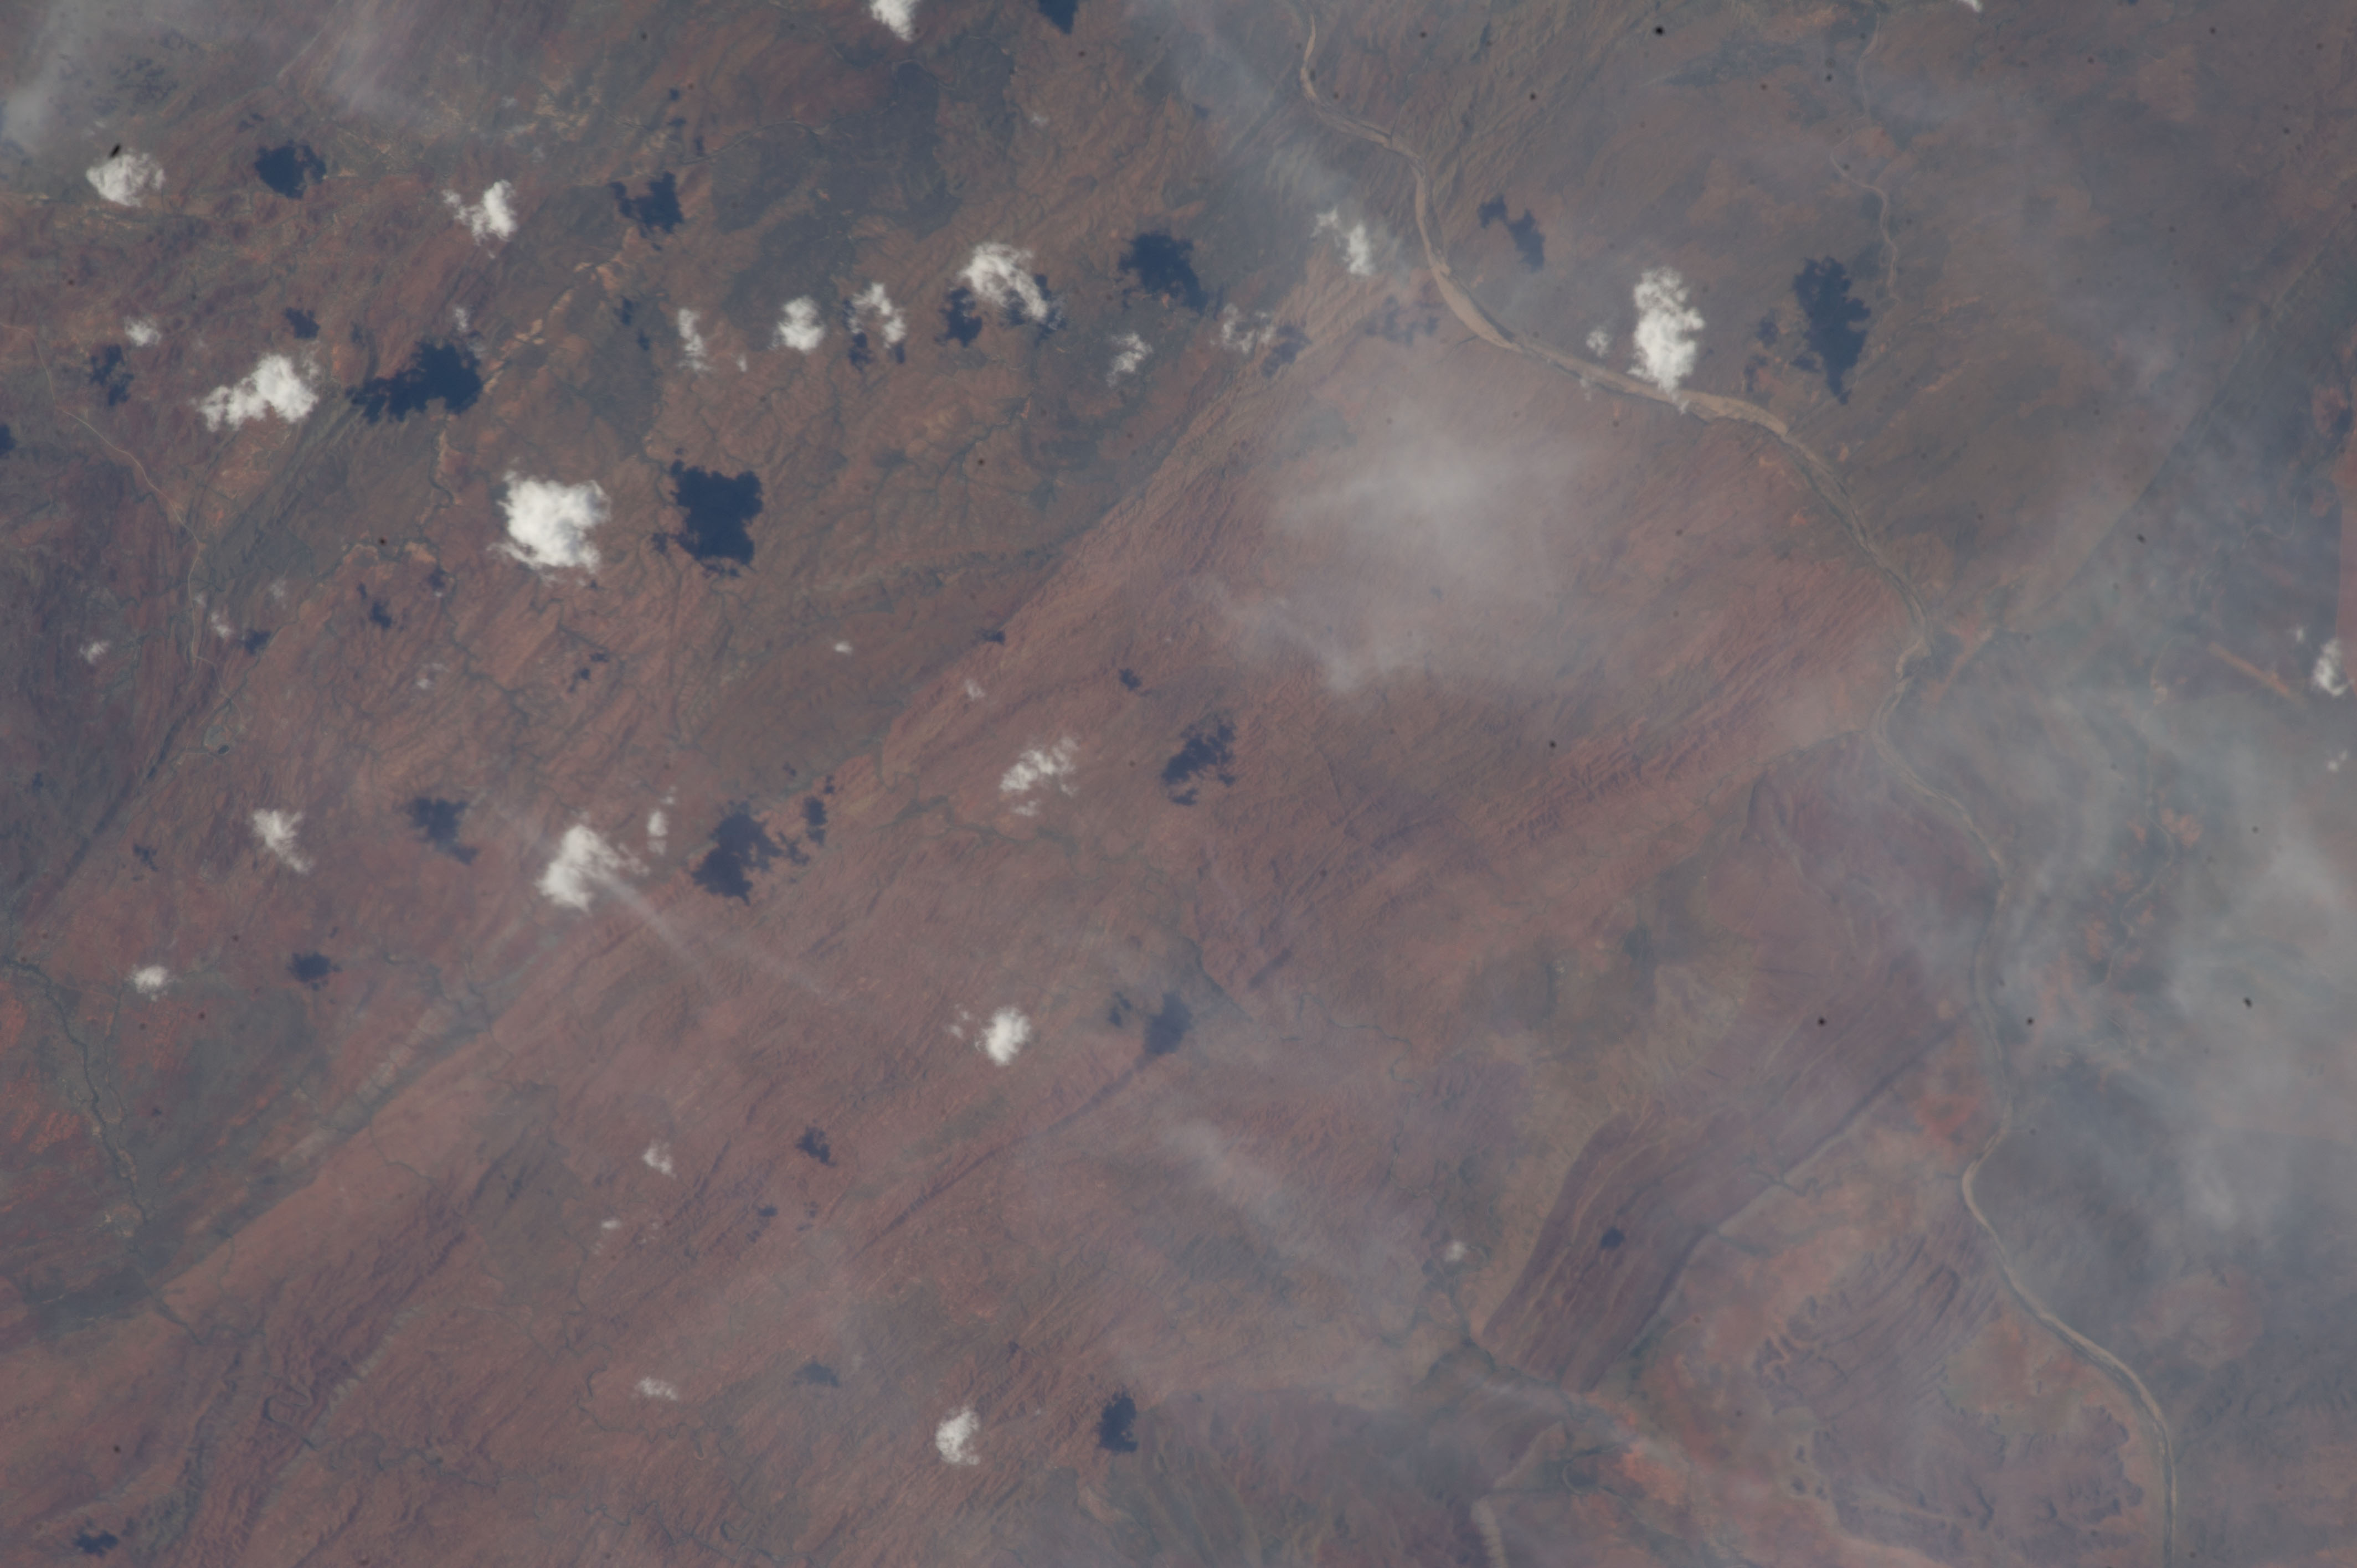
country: AUSTRALIA-WA
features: ORD RIVER, RIDGES, DISSECTED PLATEAU, RAVINES
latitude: -17.5
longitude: 128.0
